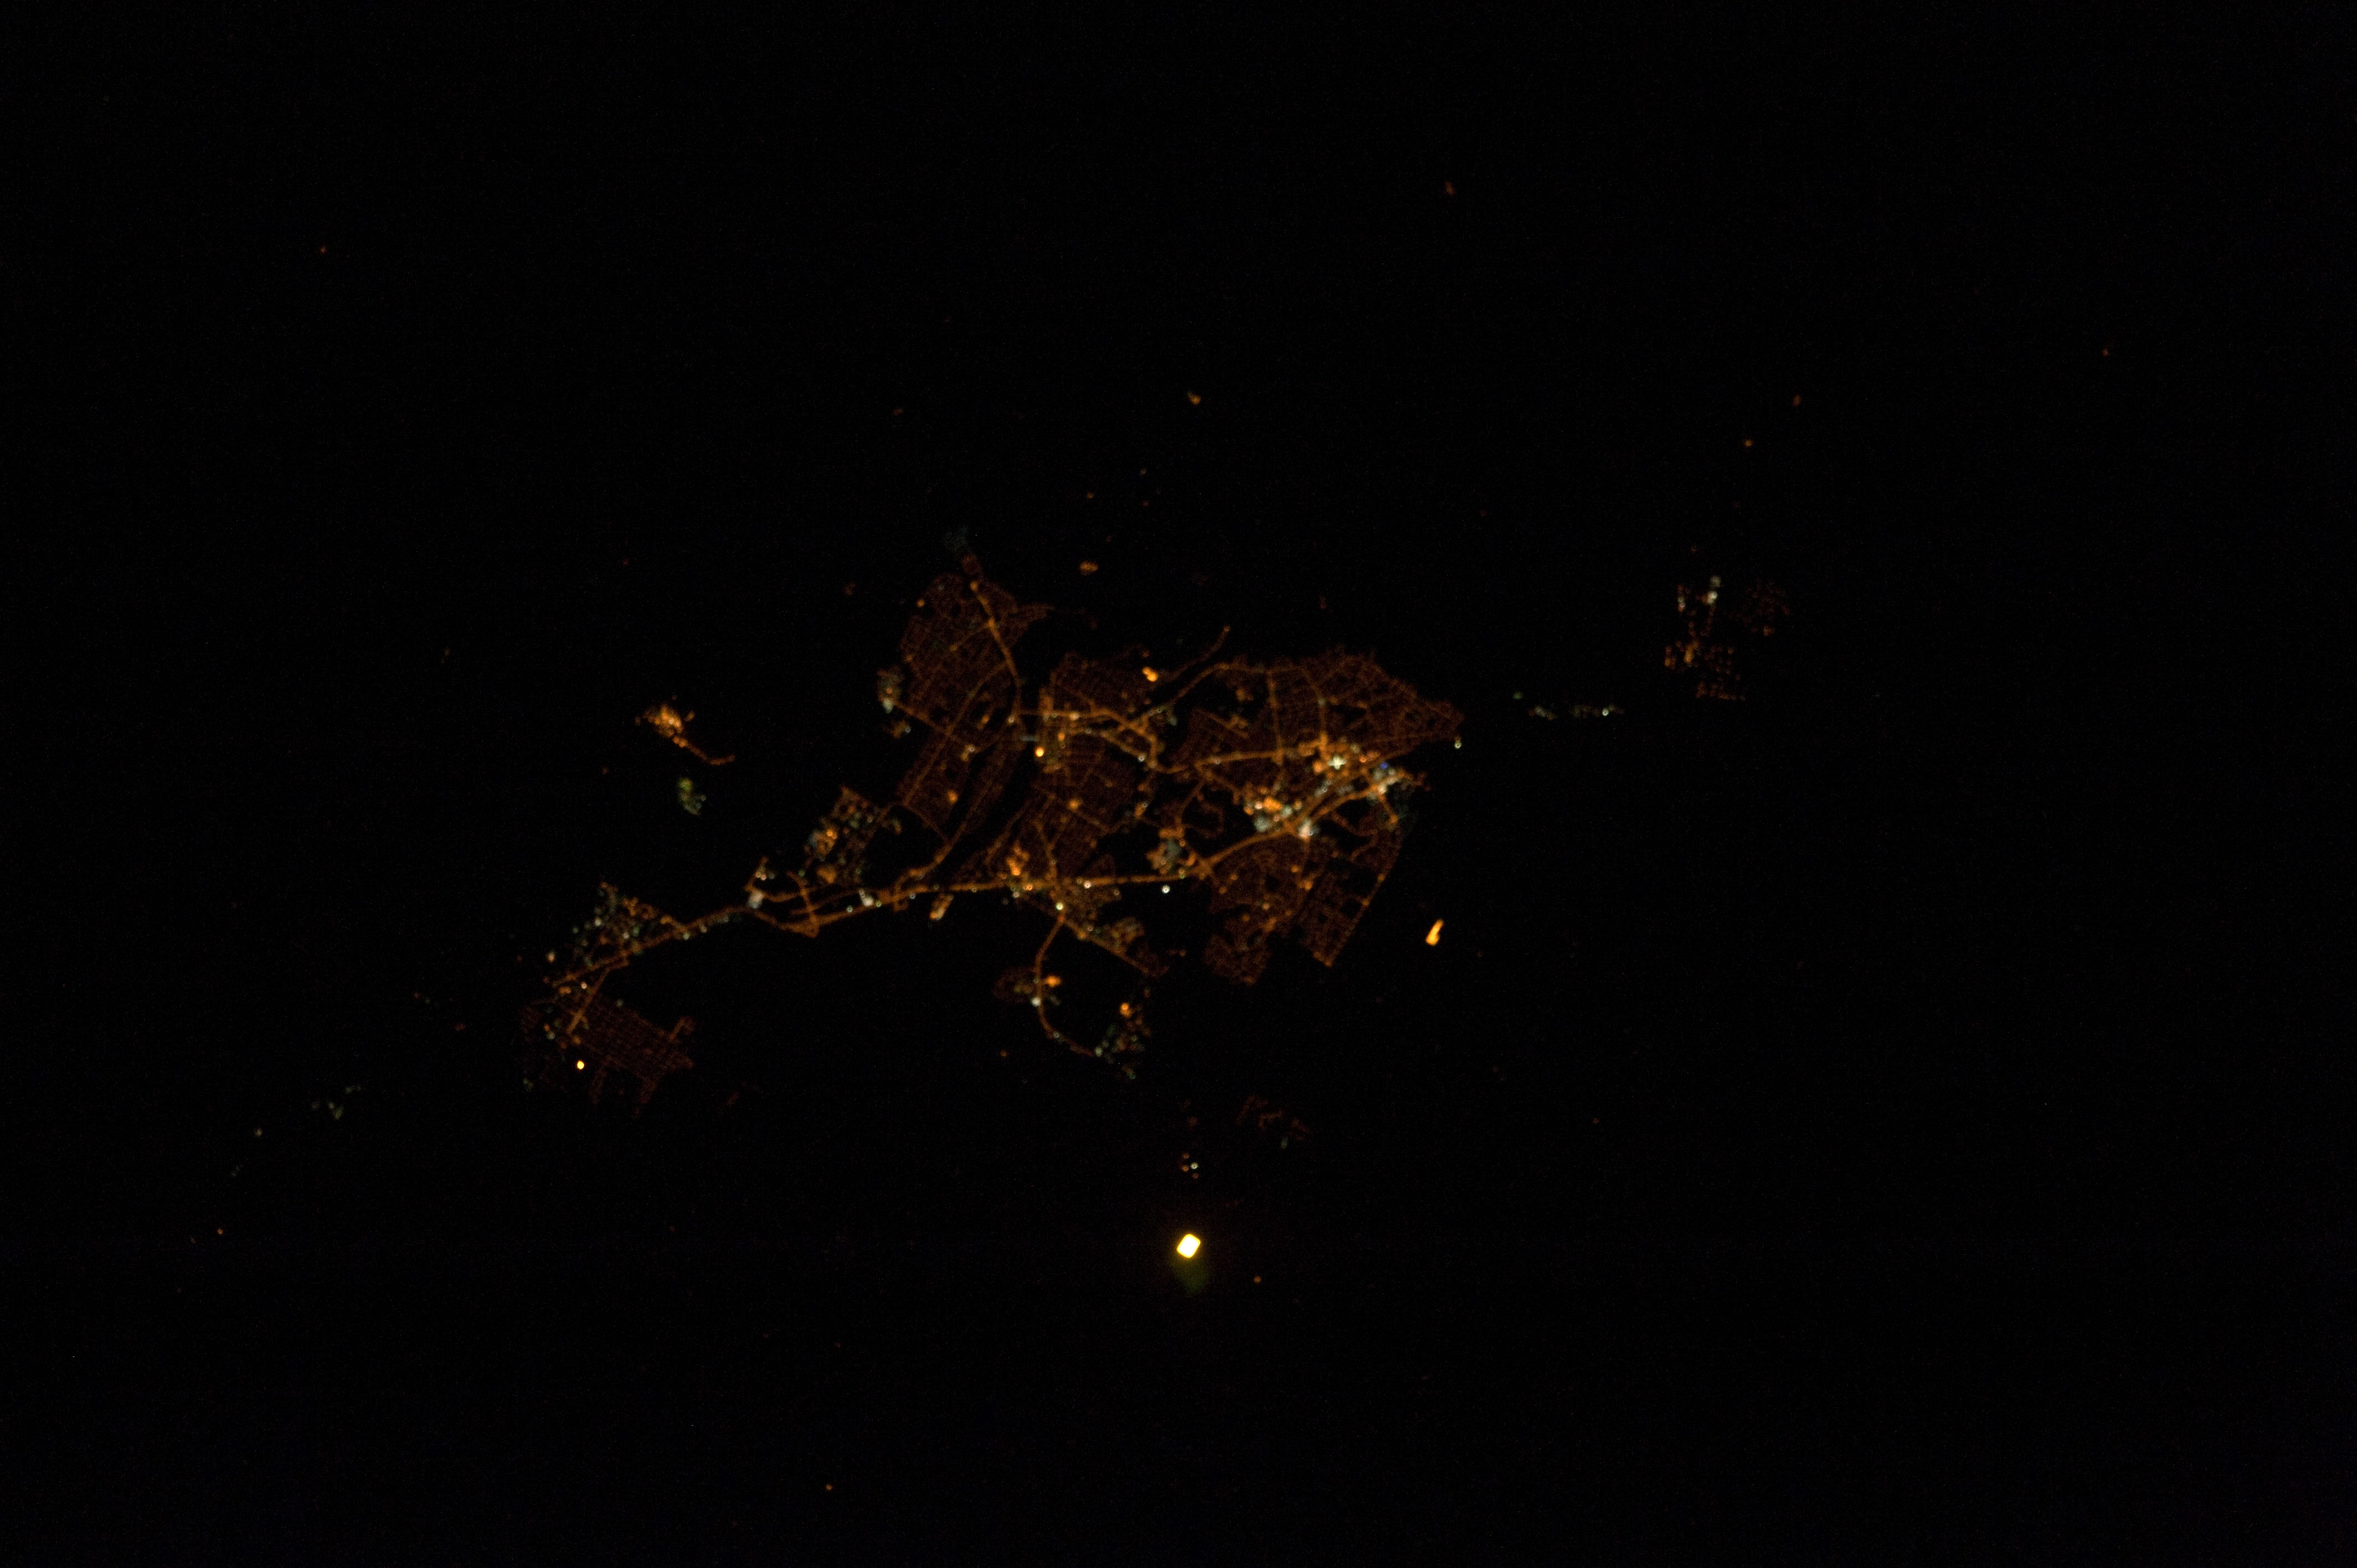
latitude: 50.0
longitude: -110.7
